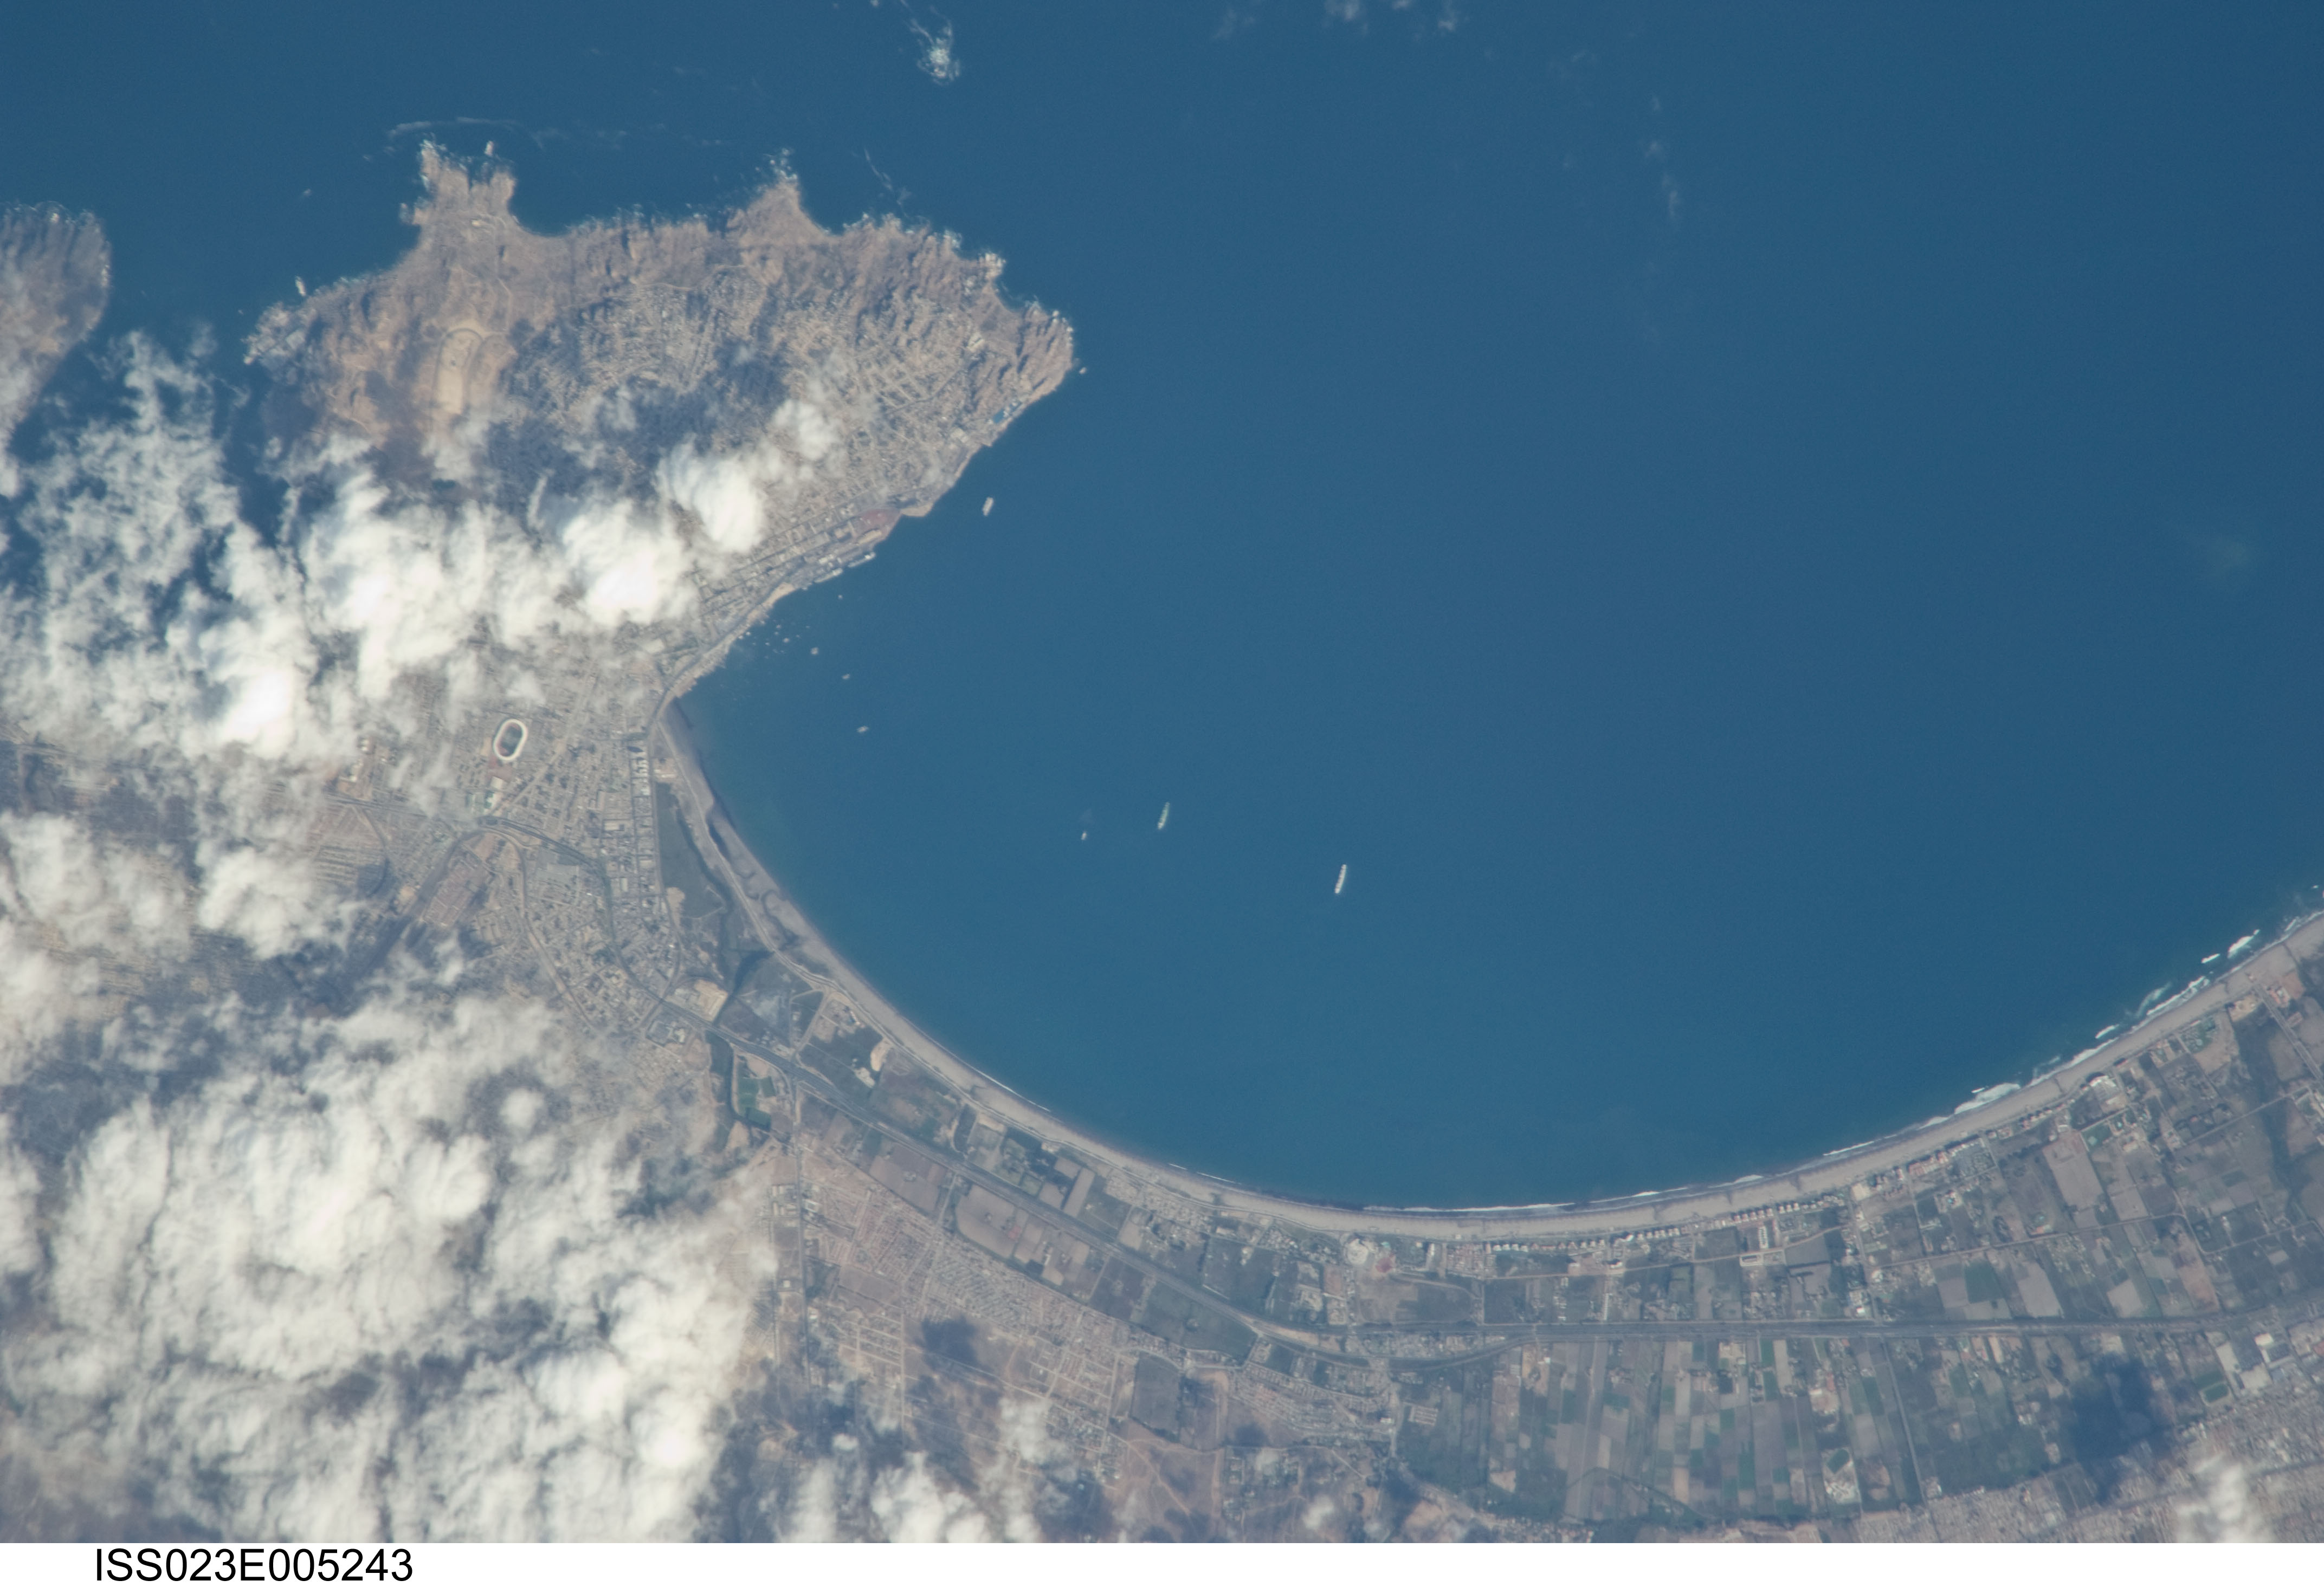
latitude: -29.9
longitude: -71.3
